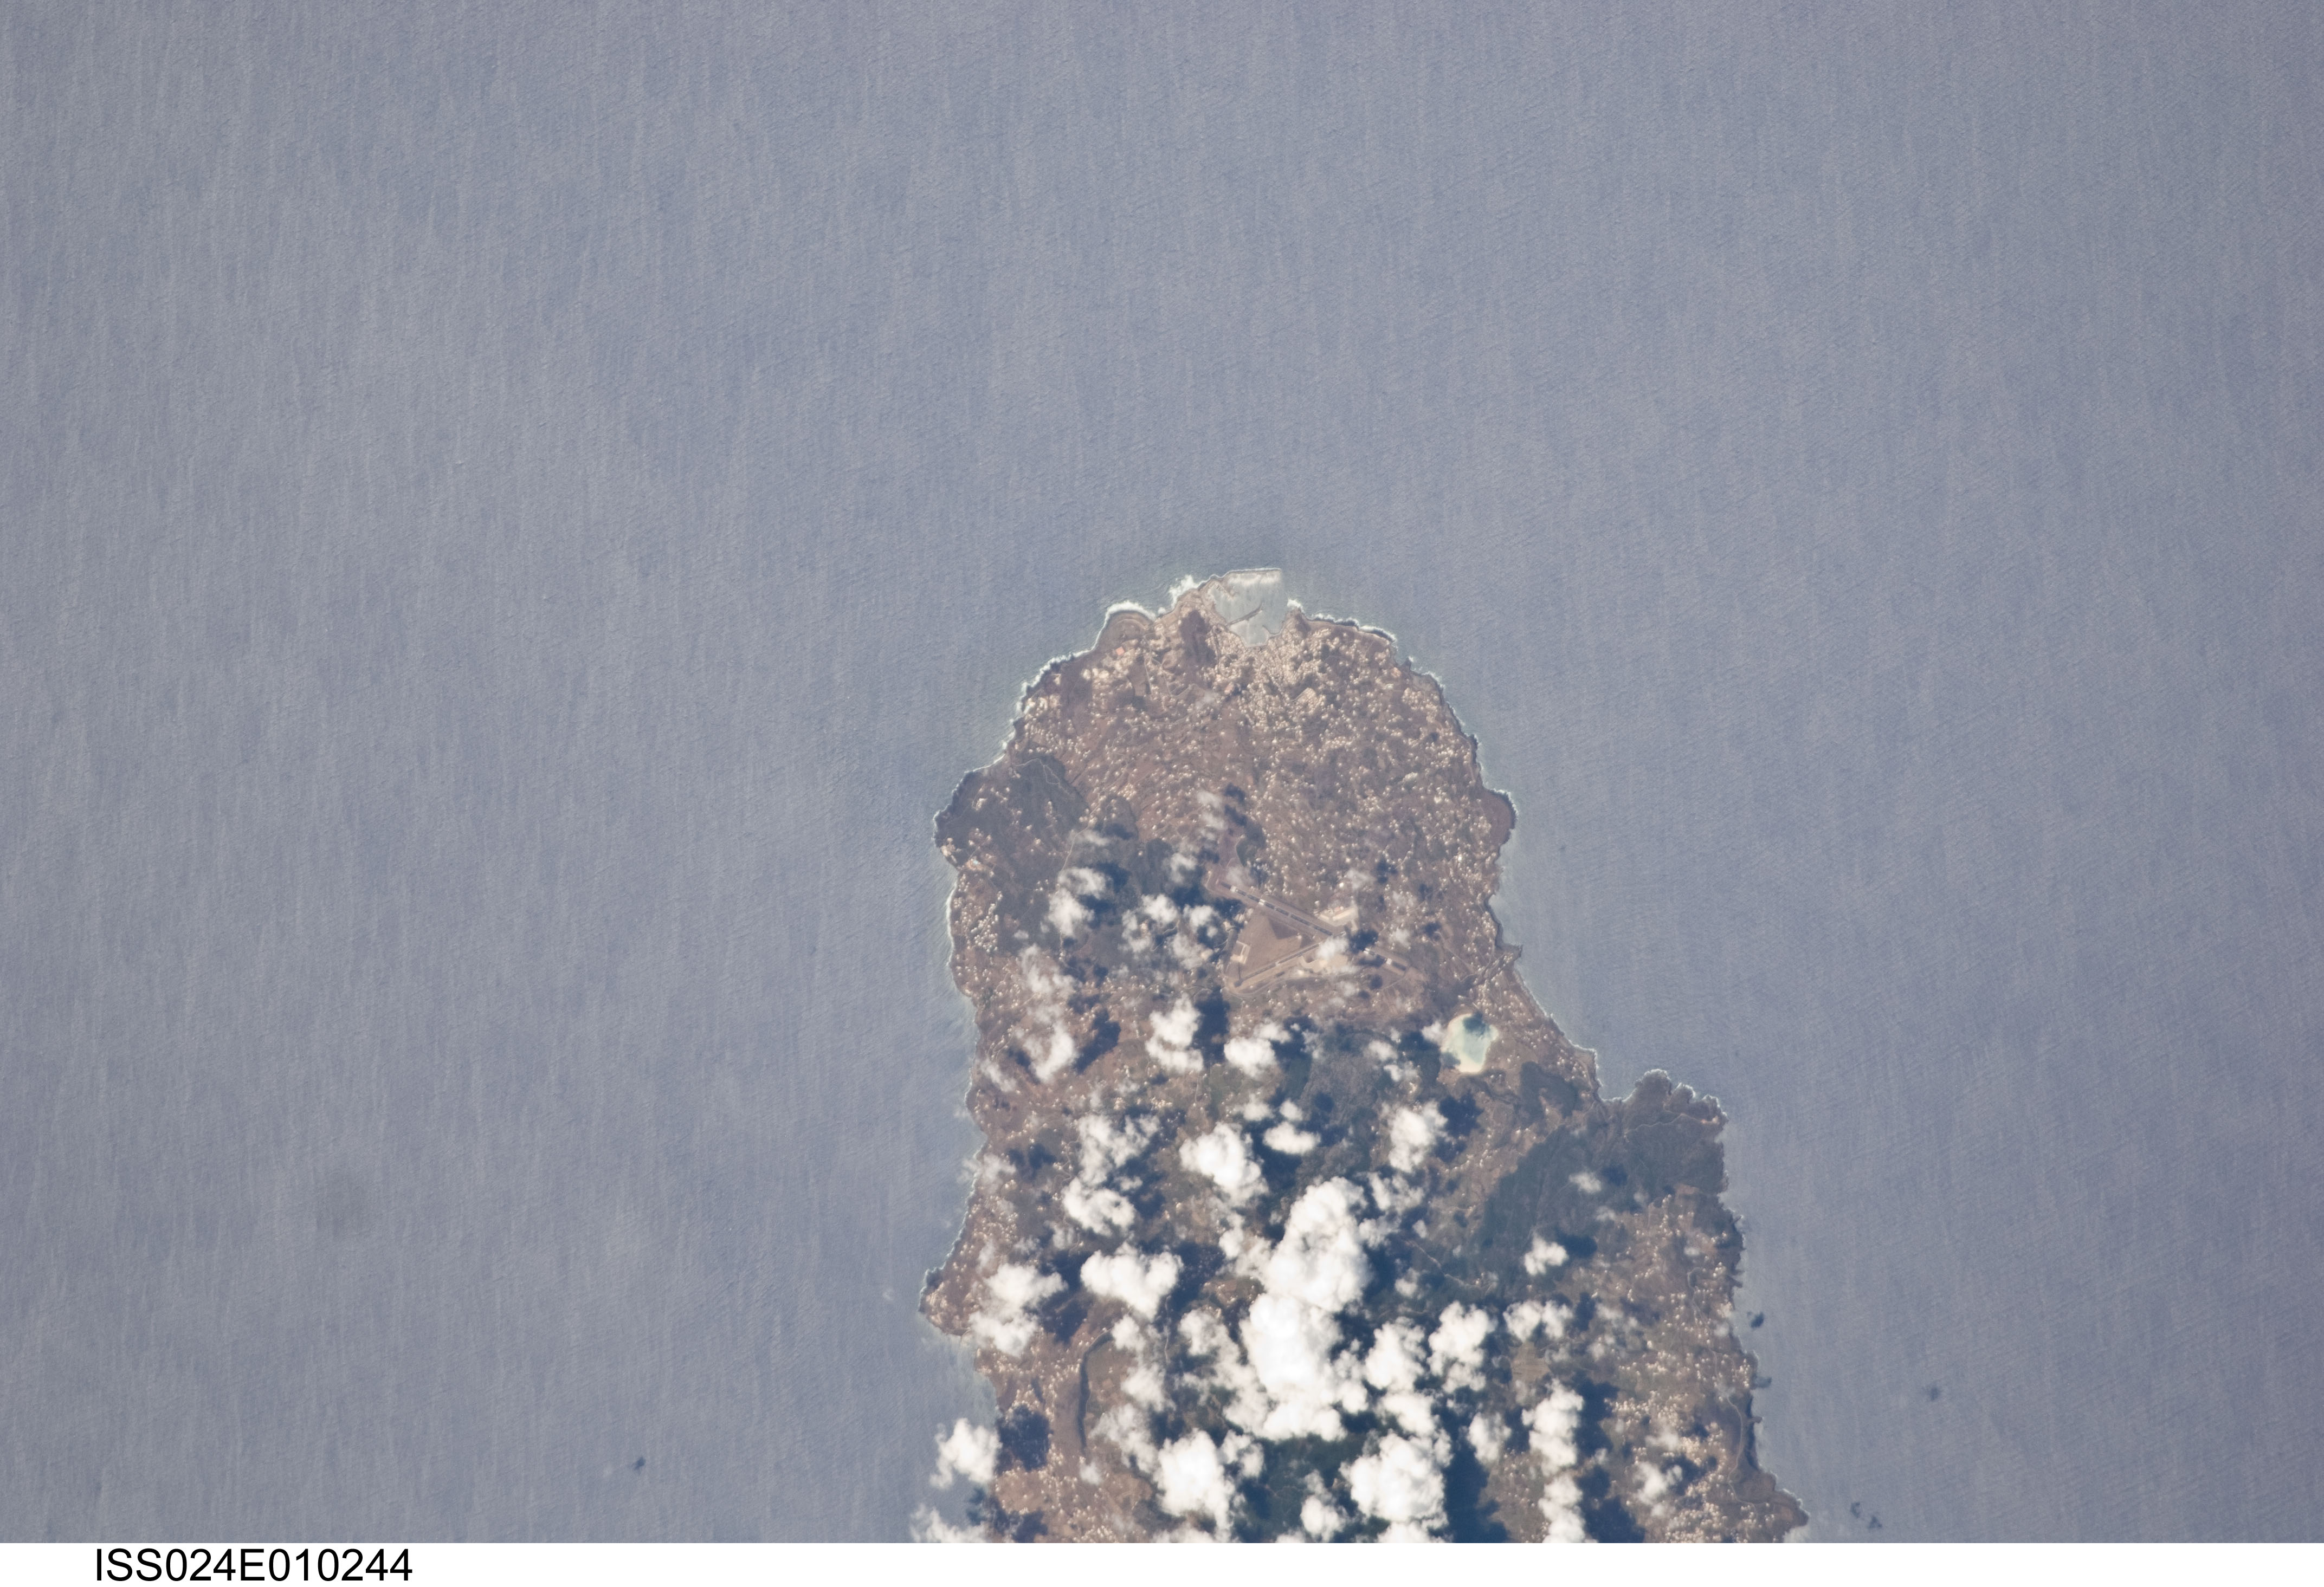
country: SICILY
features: W. PANTELLERIA I., AIRPORT, COAST
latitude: 36.8
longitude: 11.9
